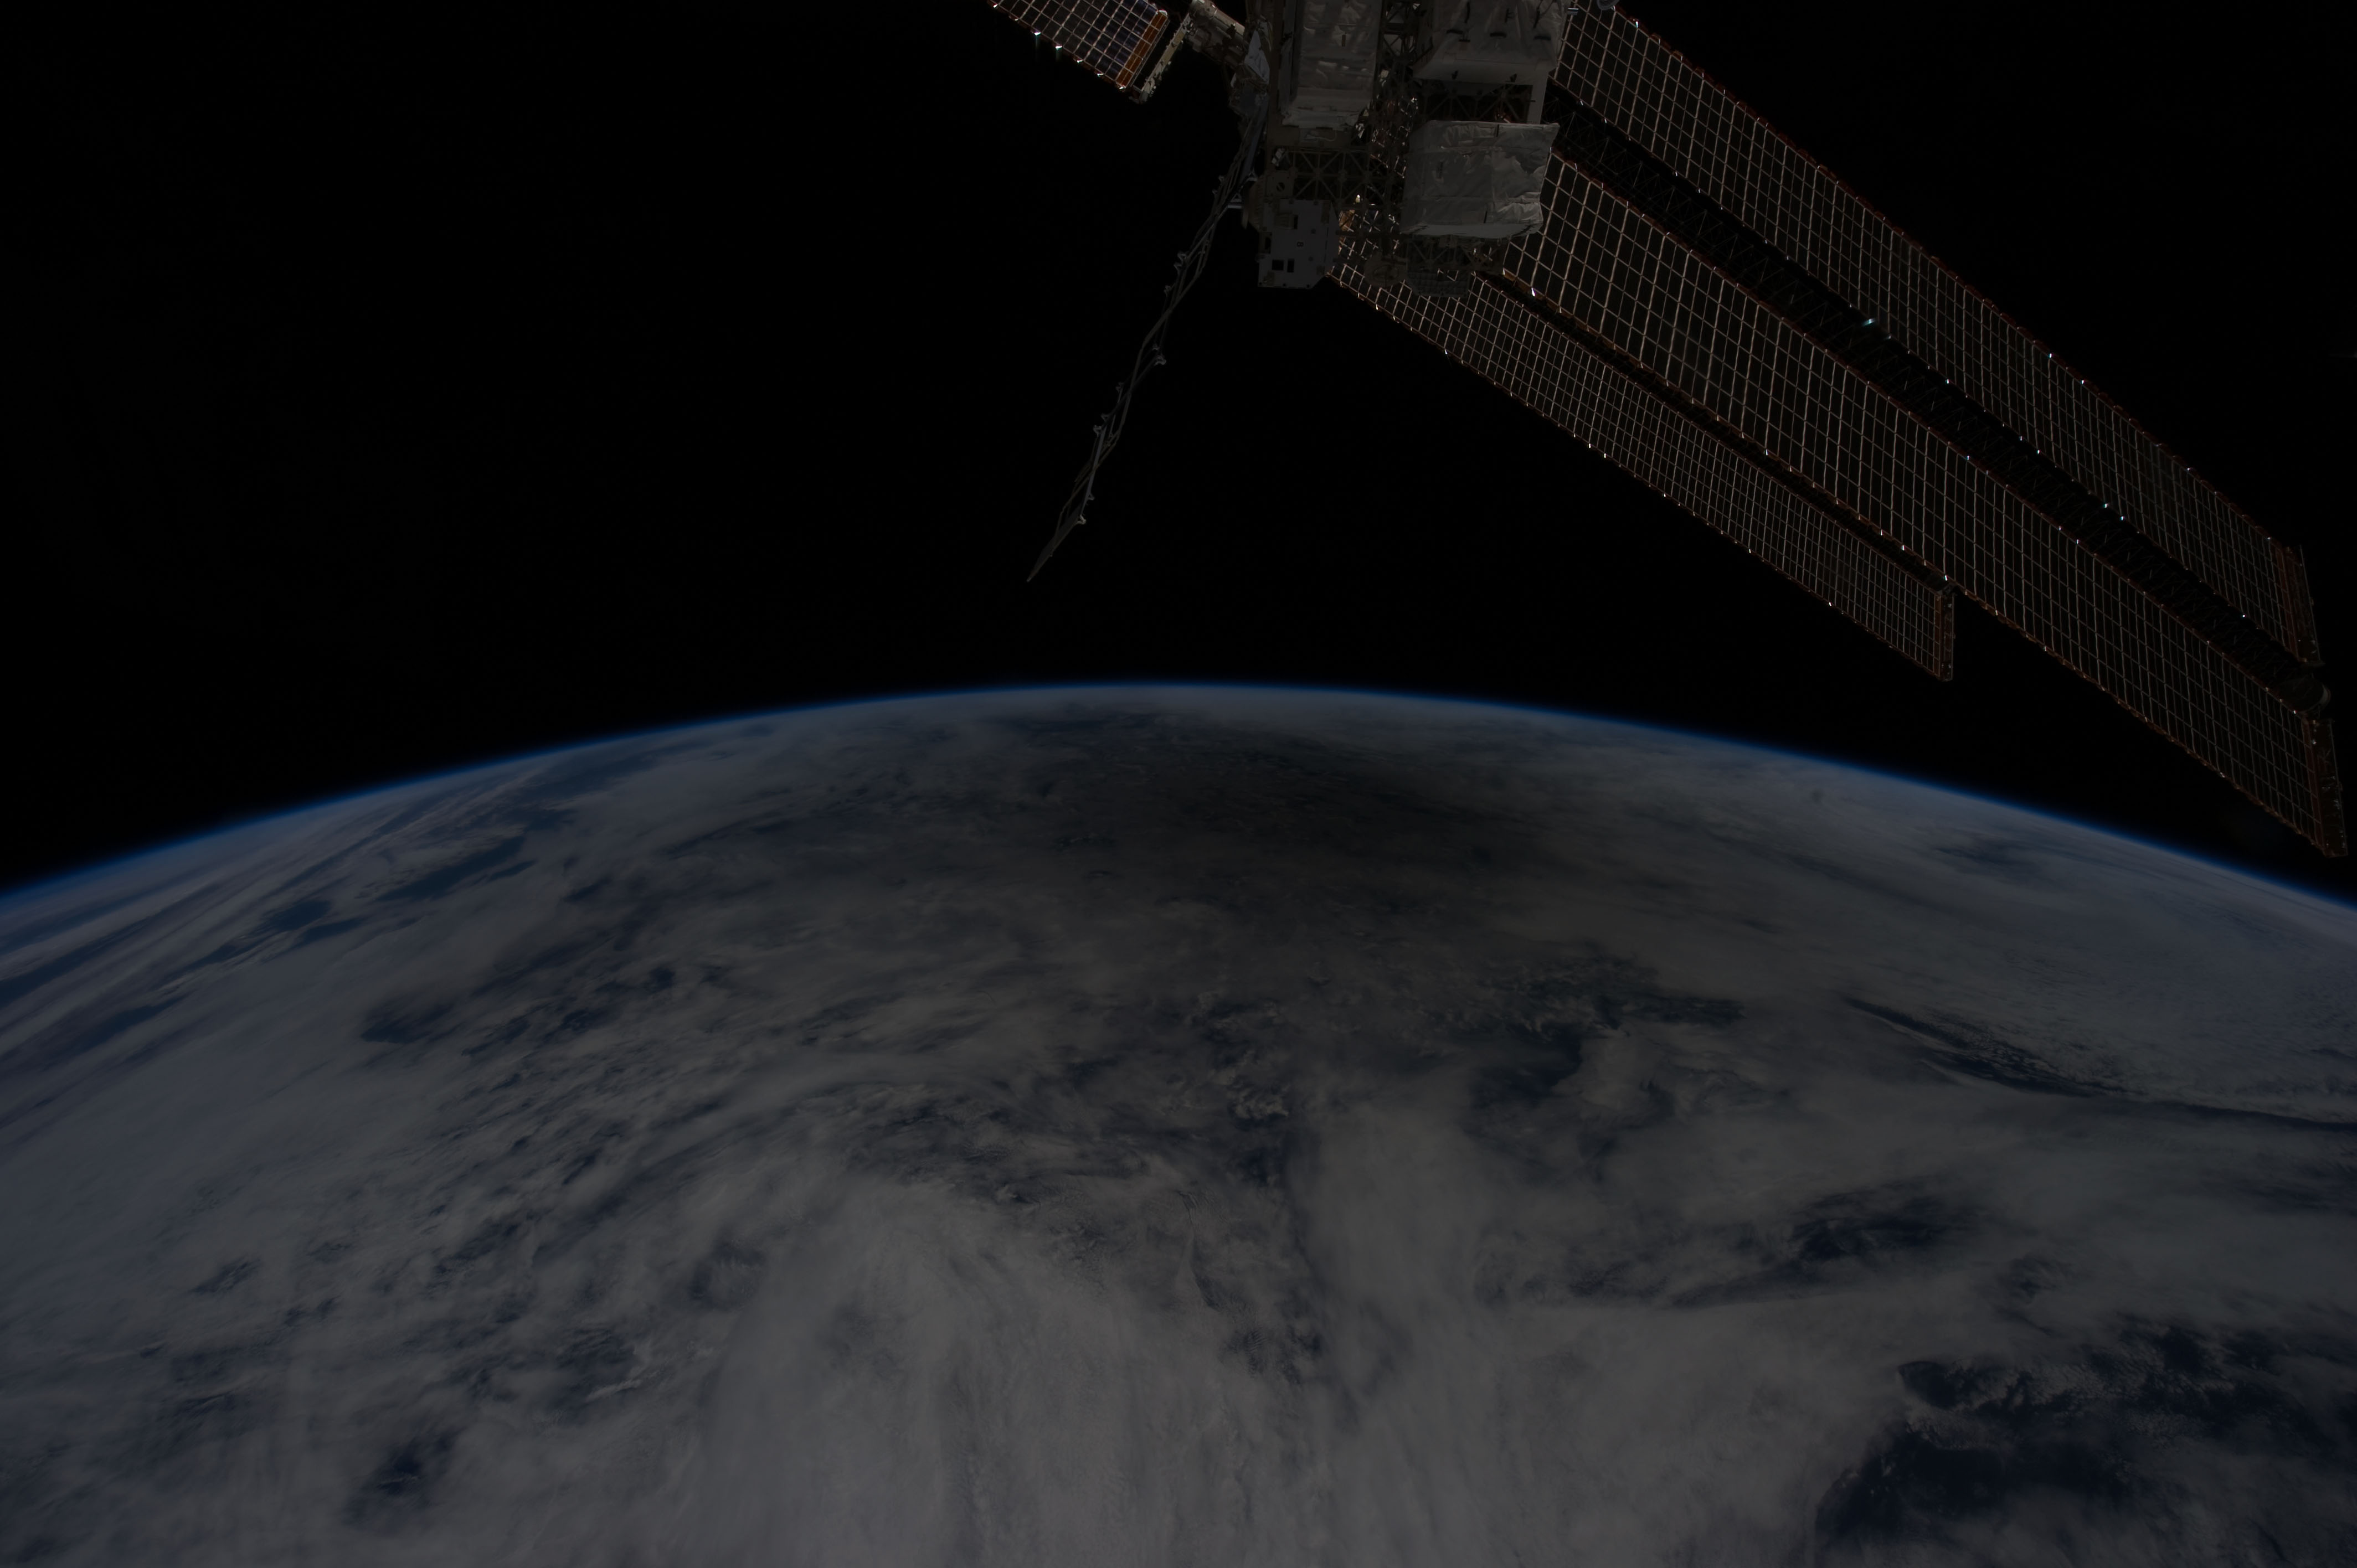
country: PACIFIC OCEAN
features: SHADOW OF ANNULAR SOLAR ECLIPSE ON CLOUD TOPS, WESTERN PACIFIC
